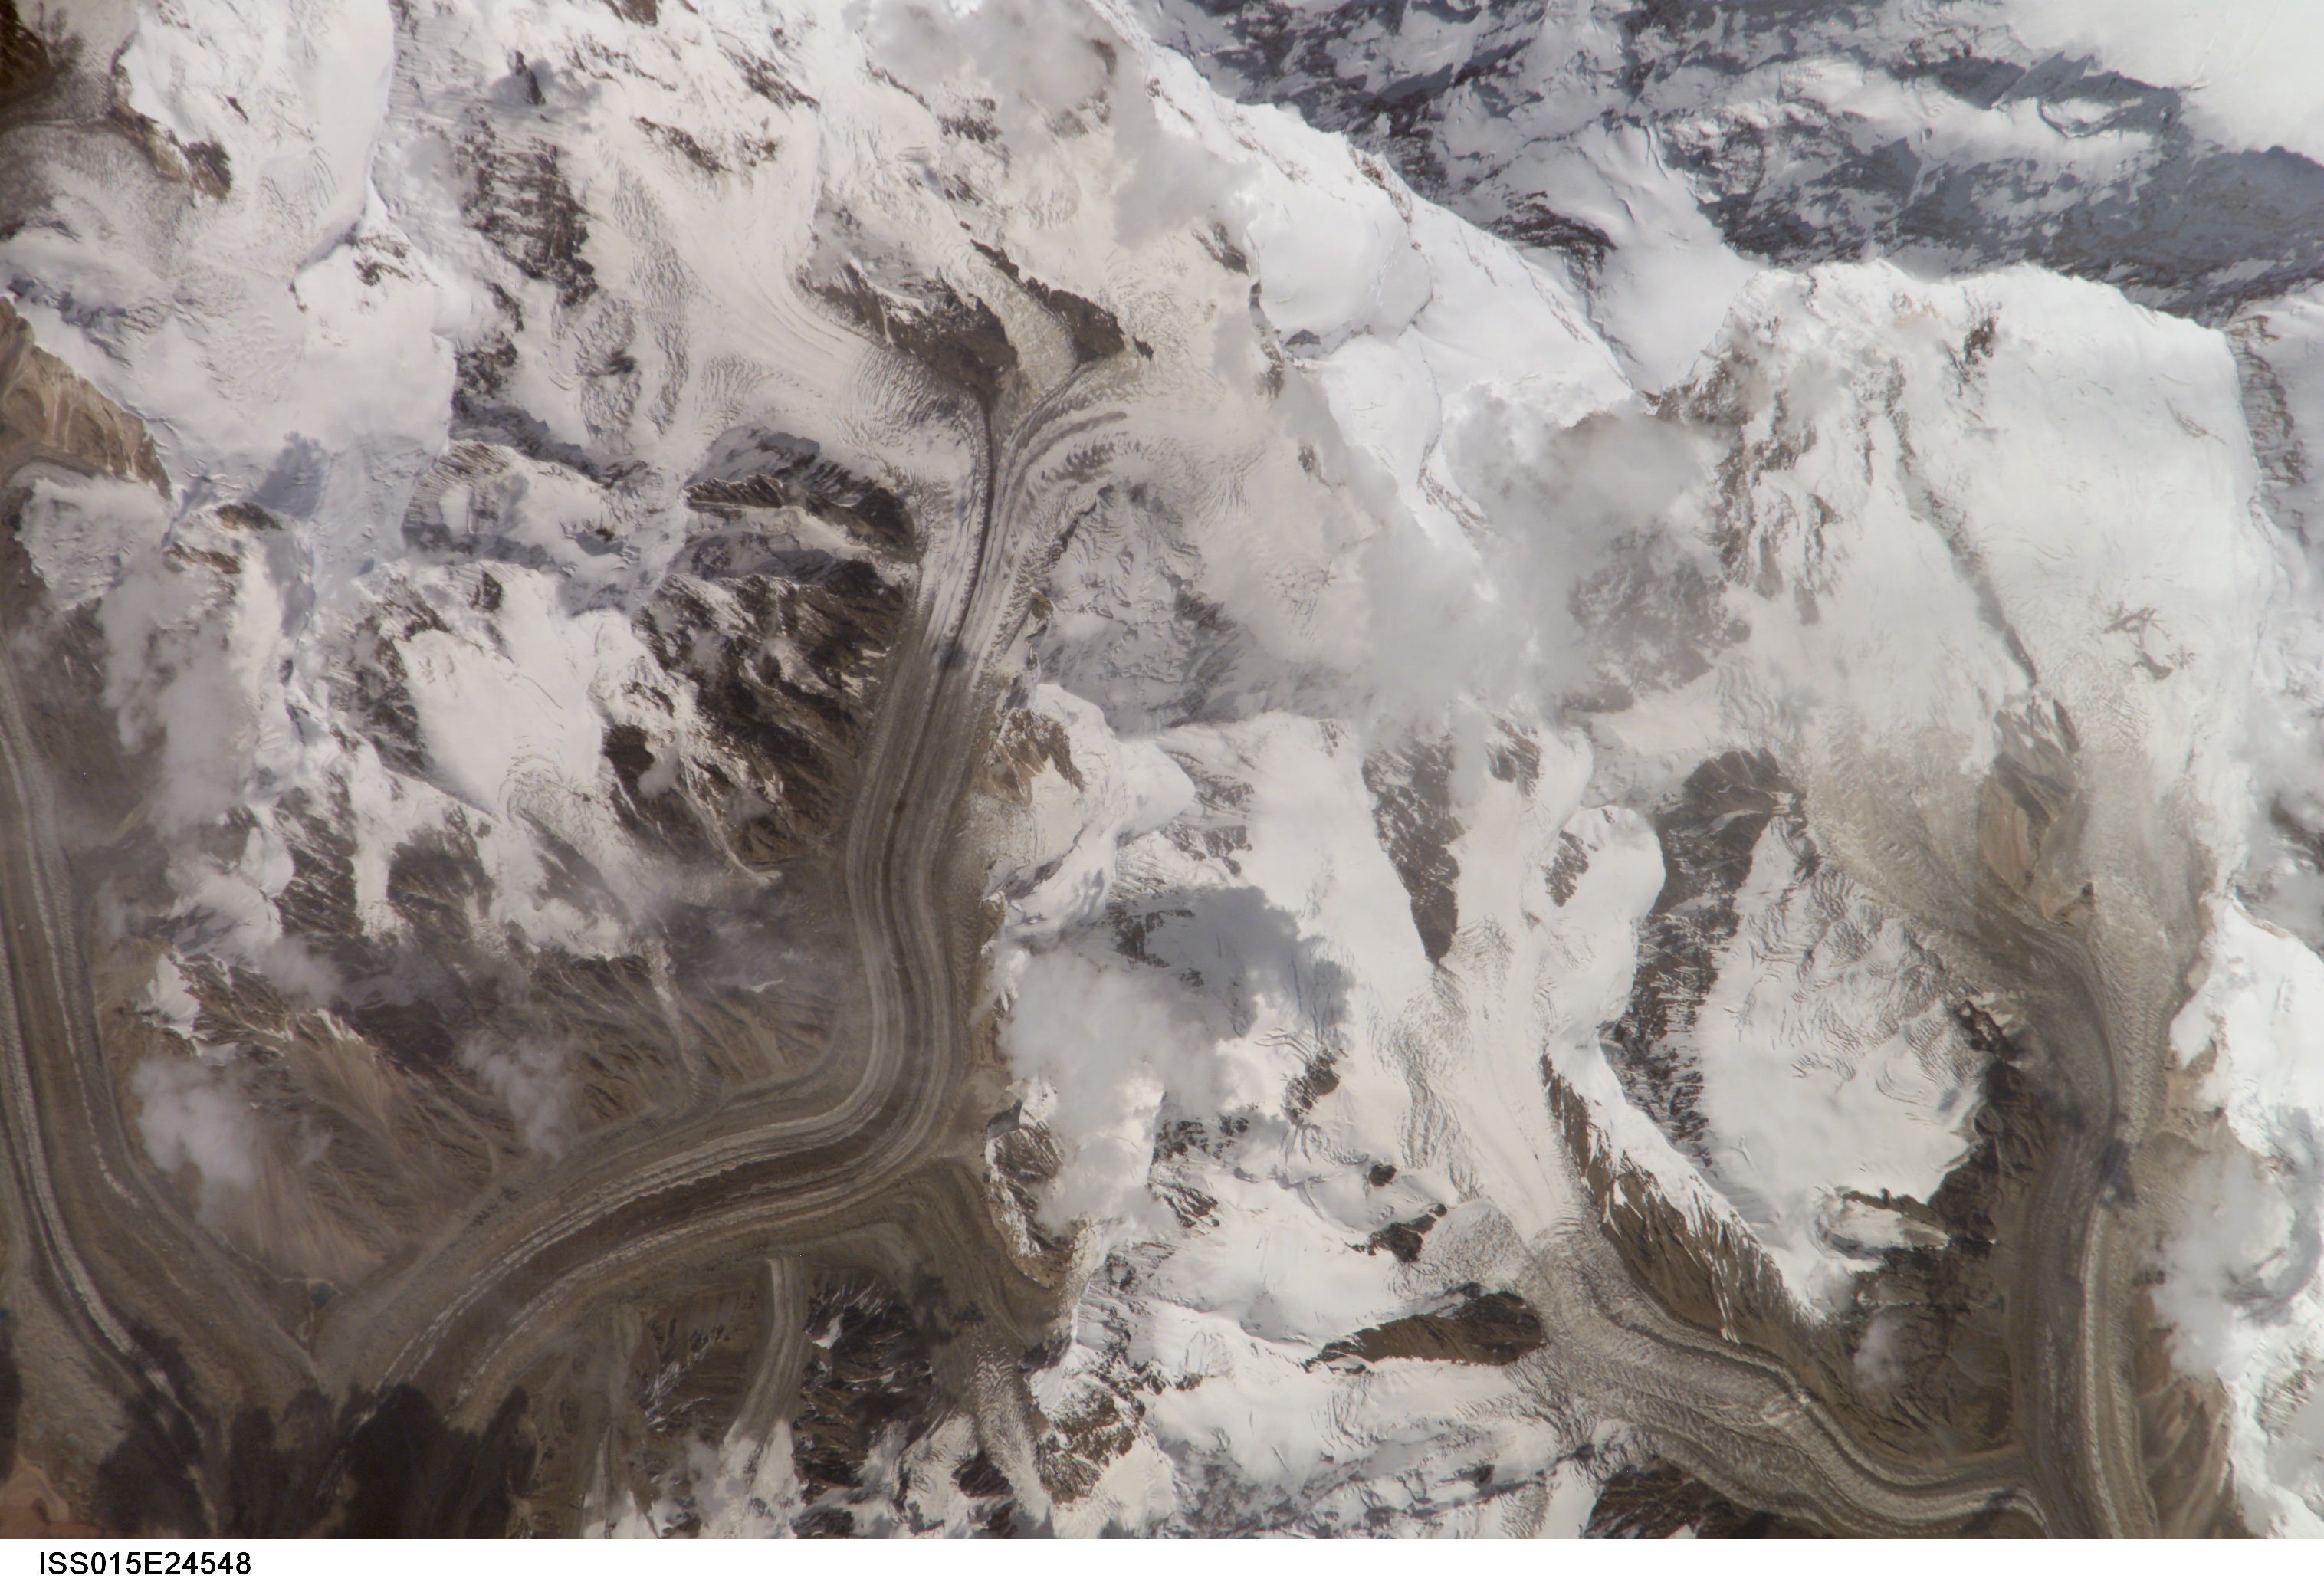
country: CHINA
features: VALLEY GLACIERS, C. TIEN MTS.
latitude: 42.0
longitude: 80.1
